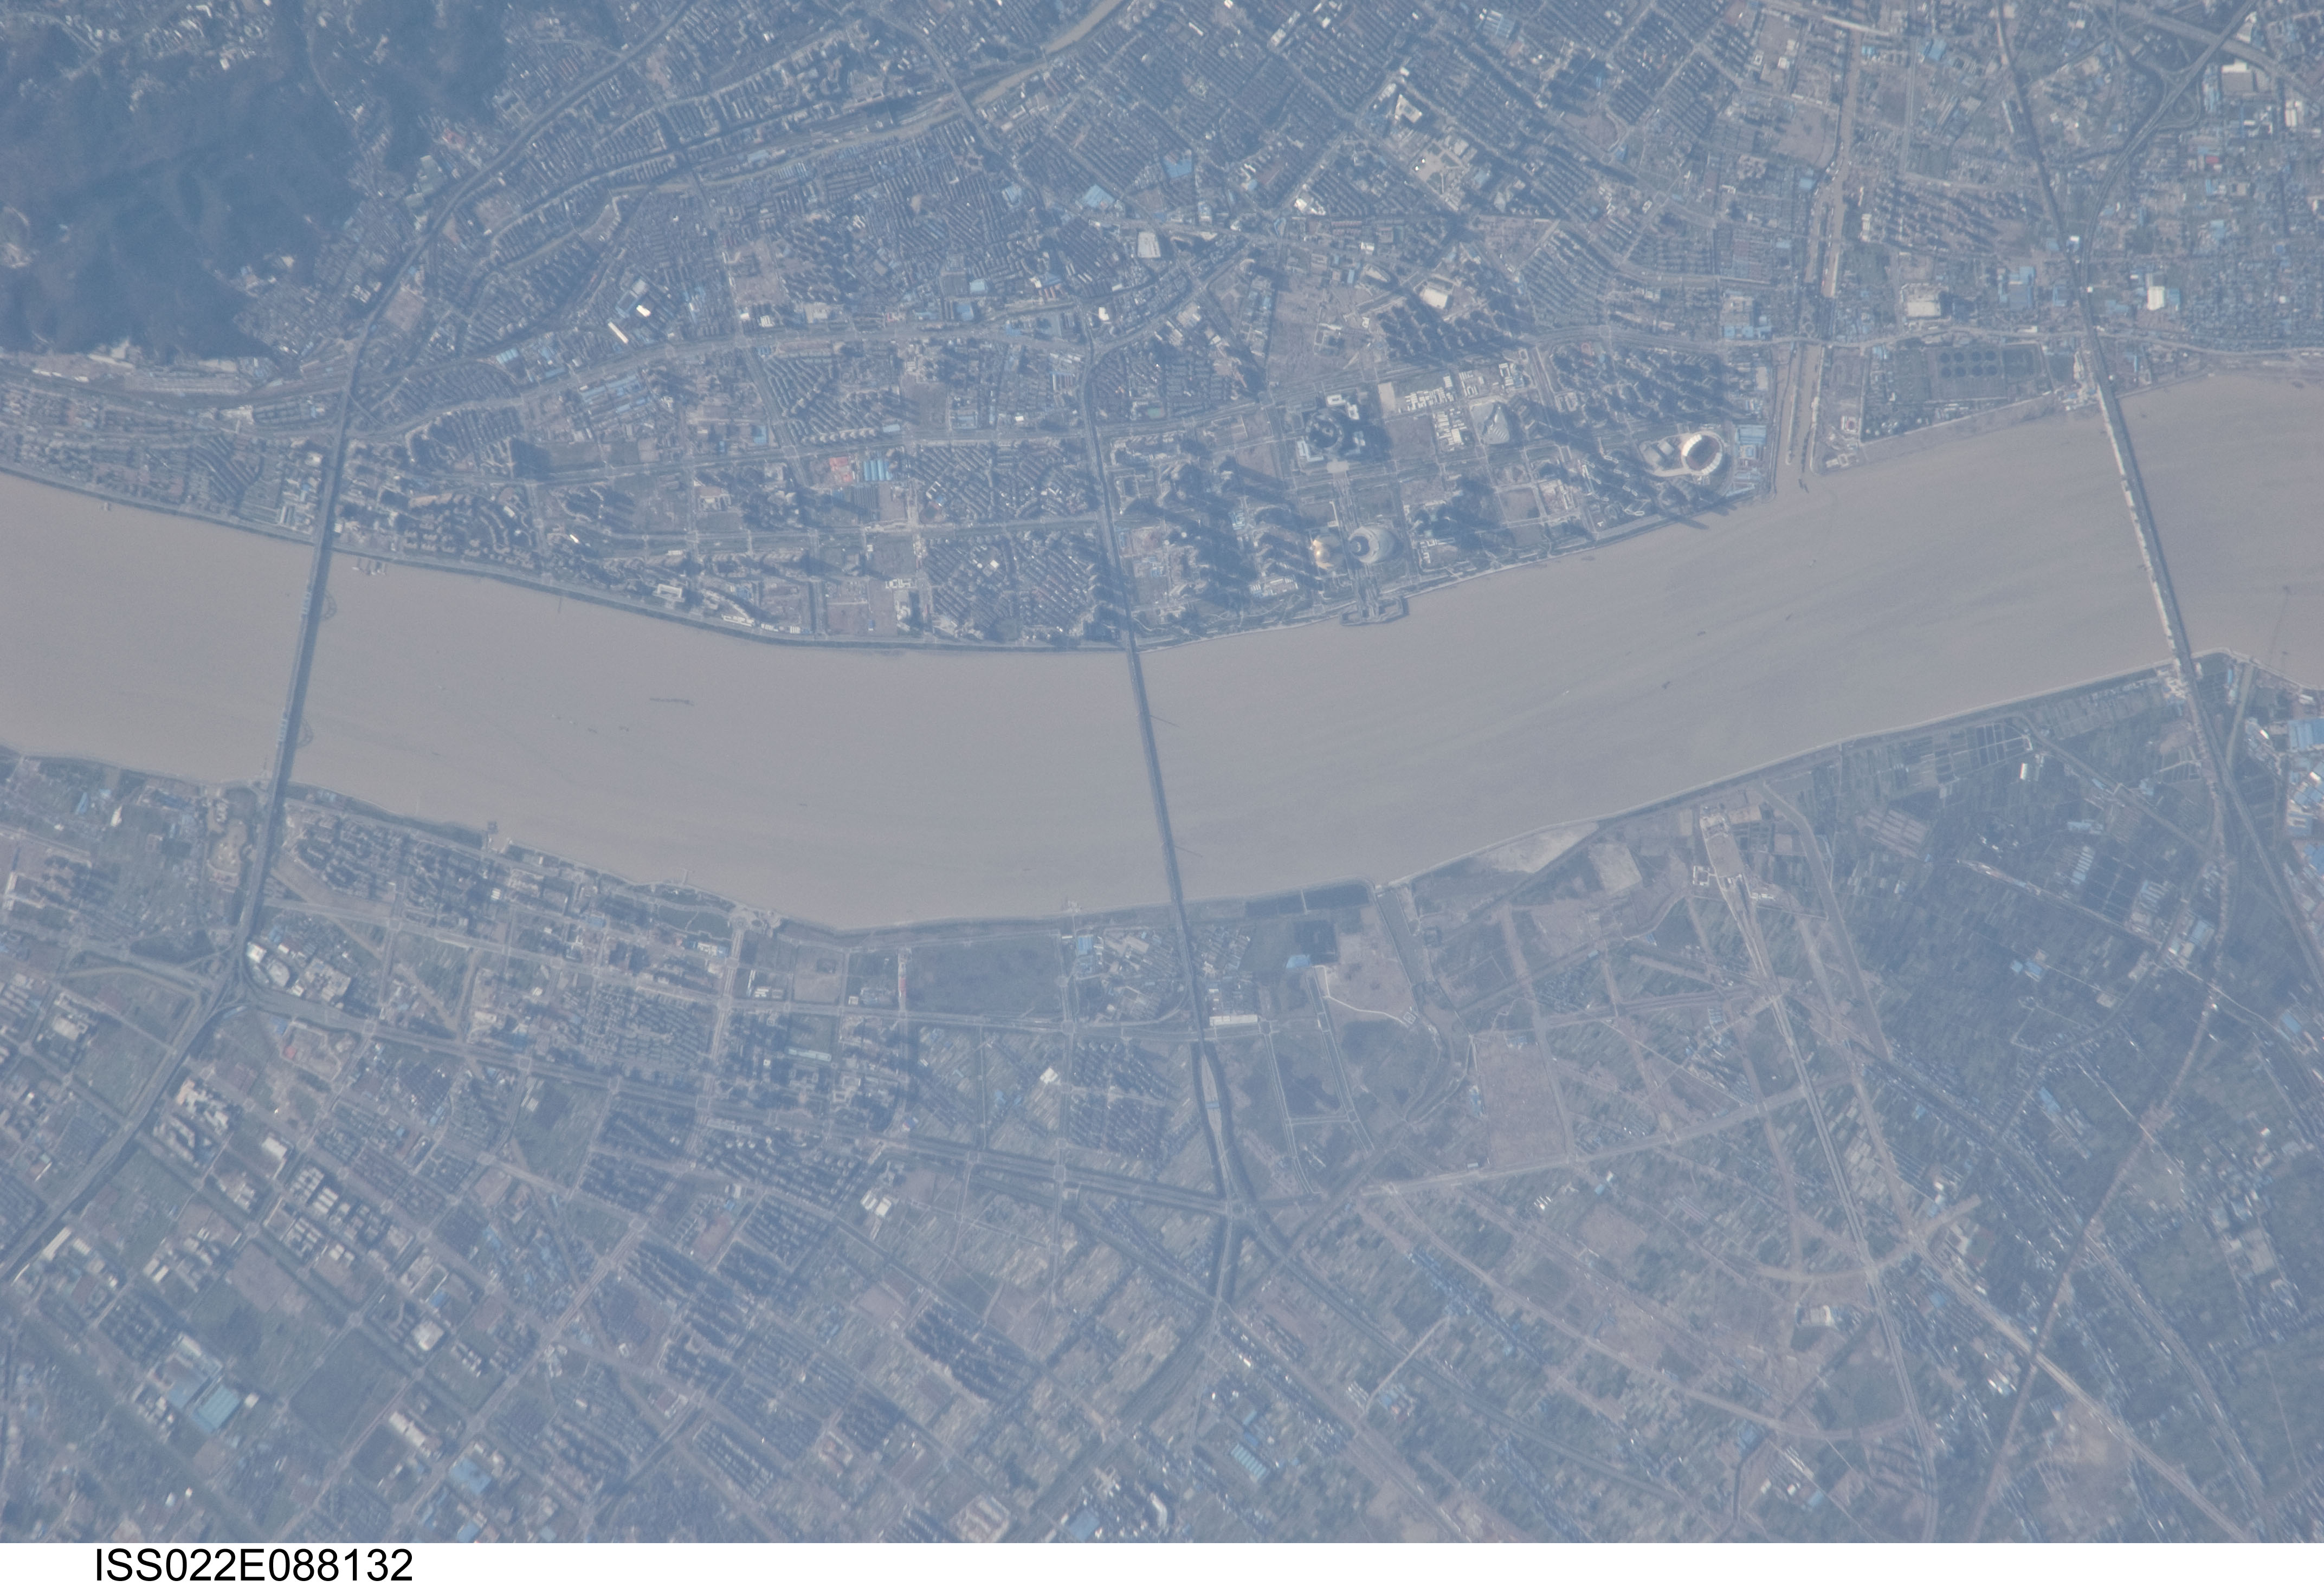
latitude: 30.2
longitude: 120.2
